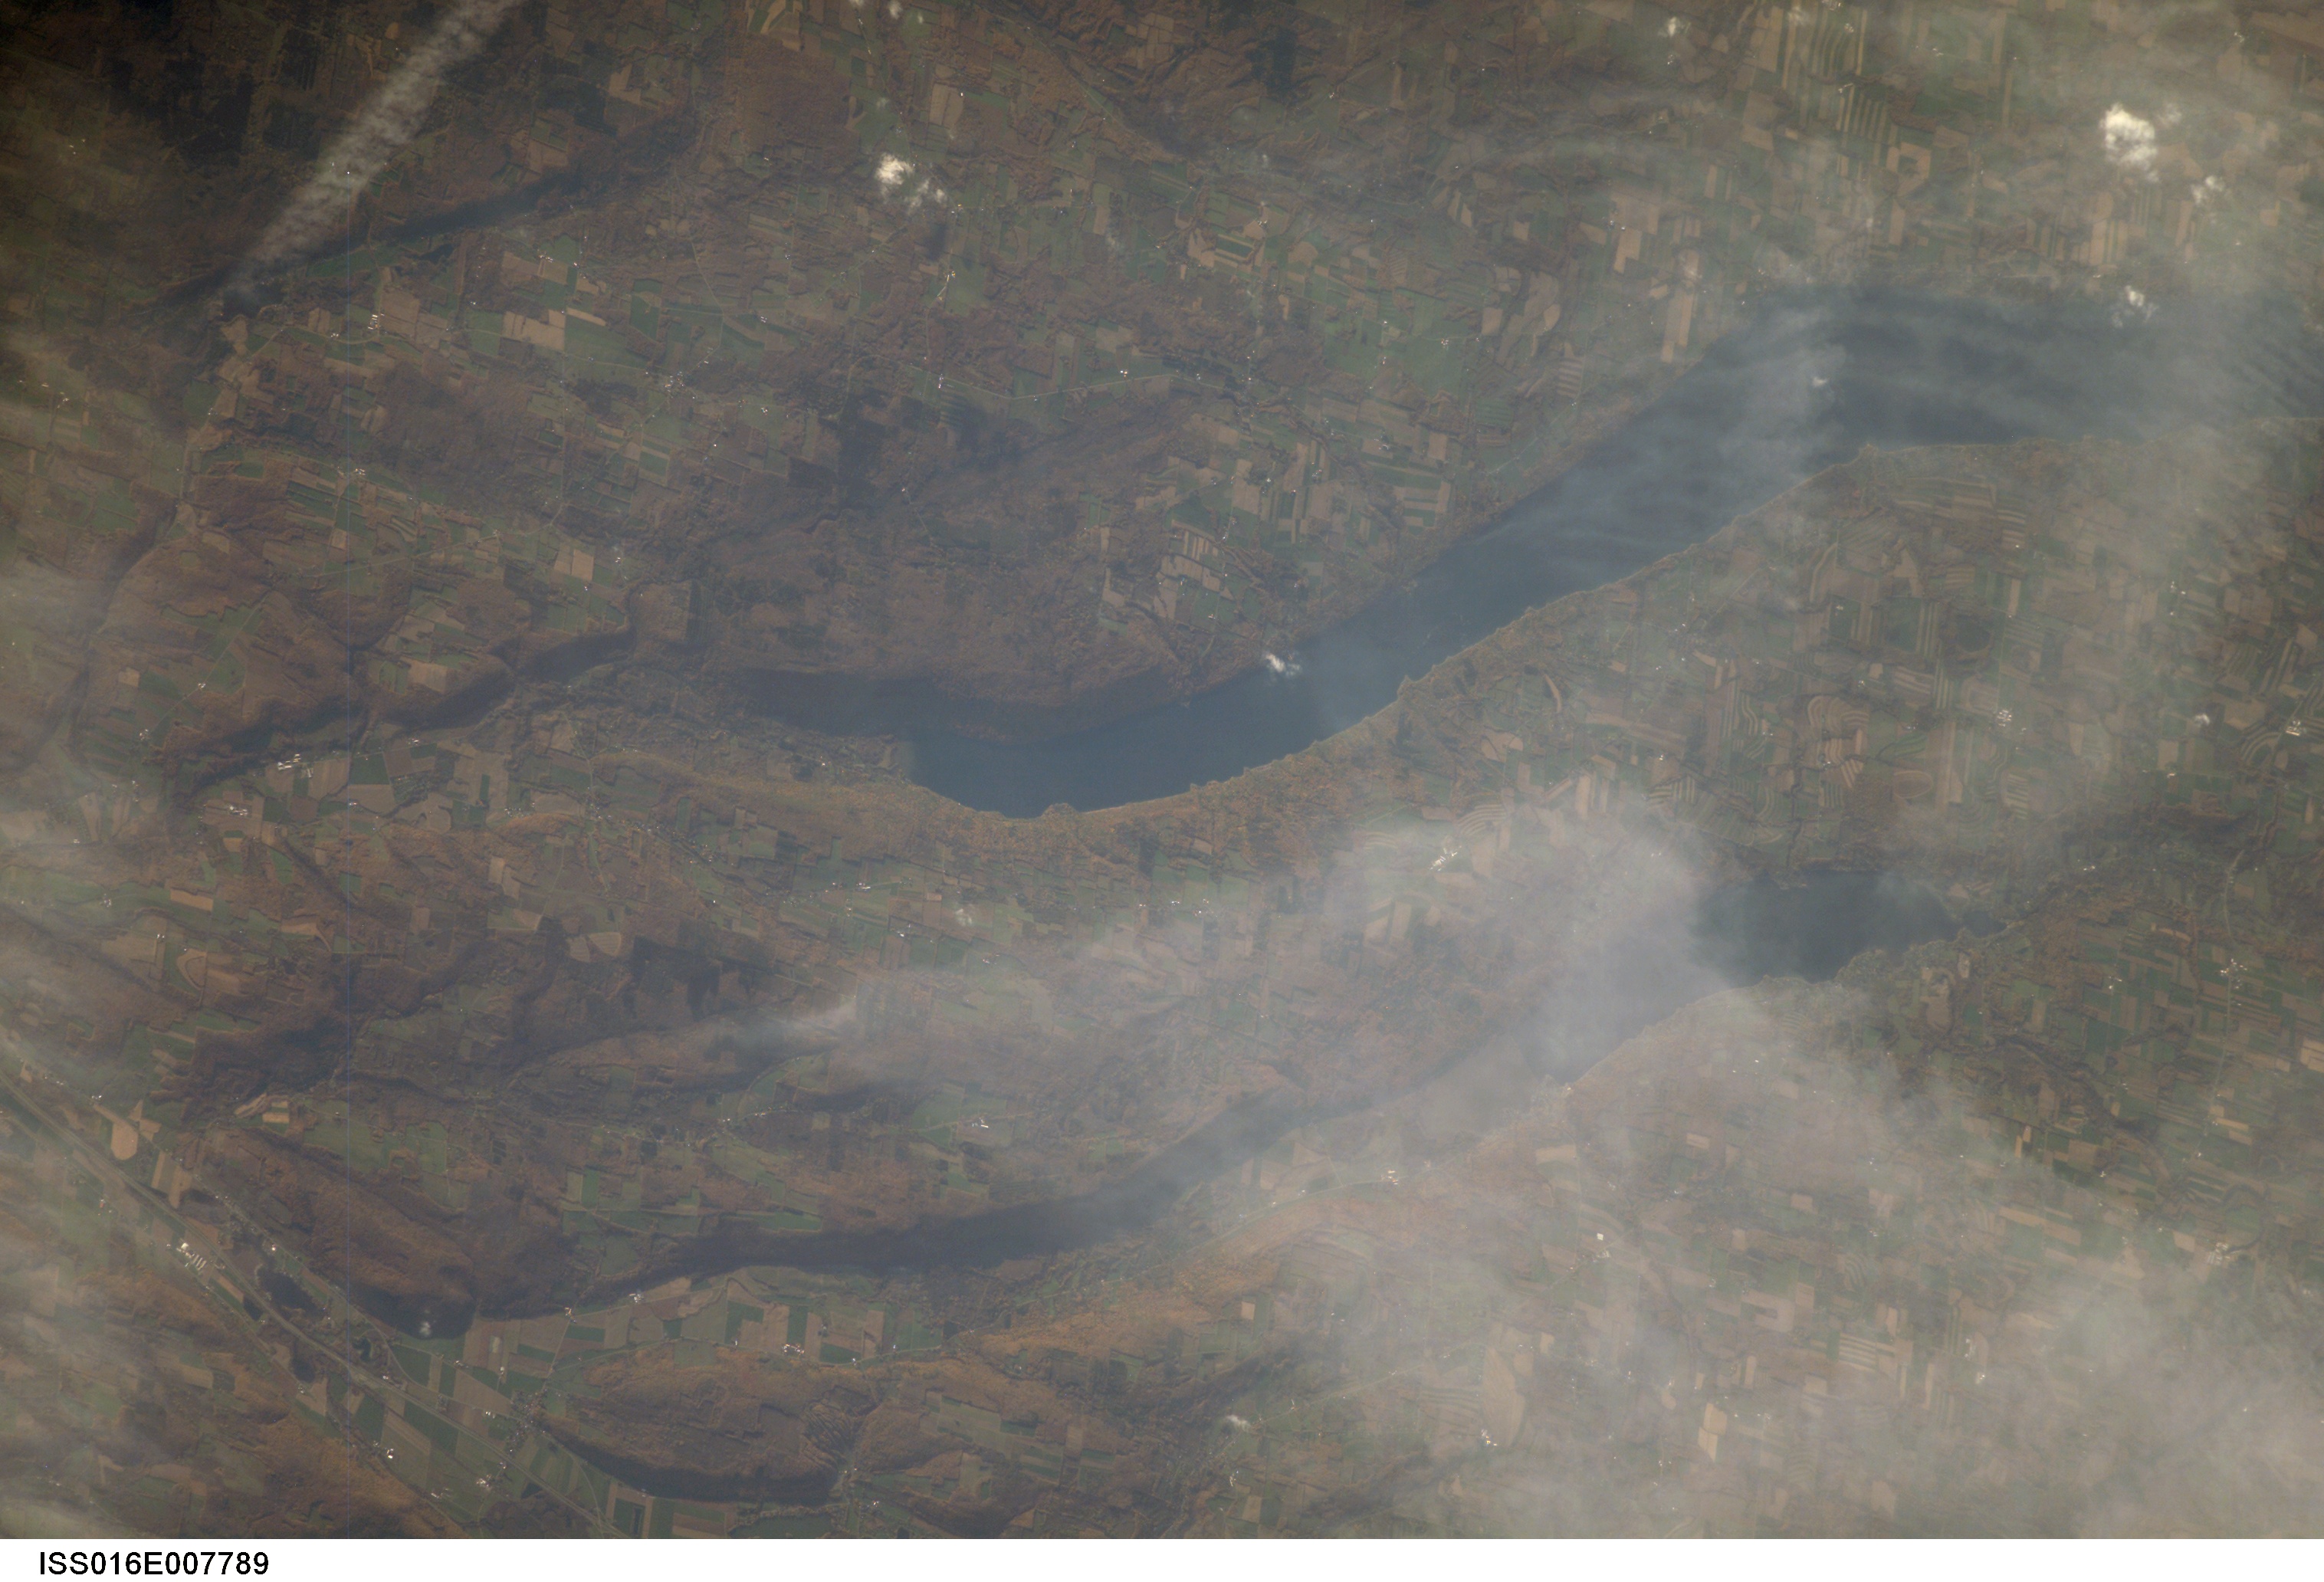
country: USA-NEW YORK
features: SKANEATELES L., OTISCO L.
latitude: 42.8
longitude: -76.3
